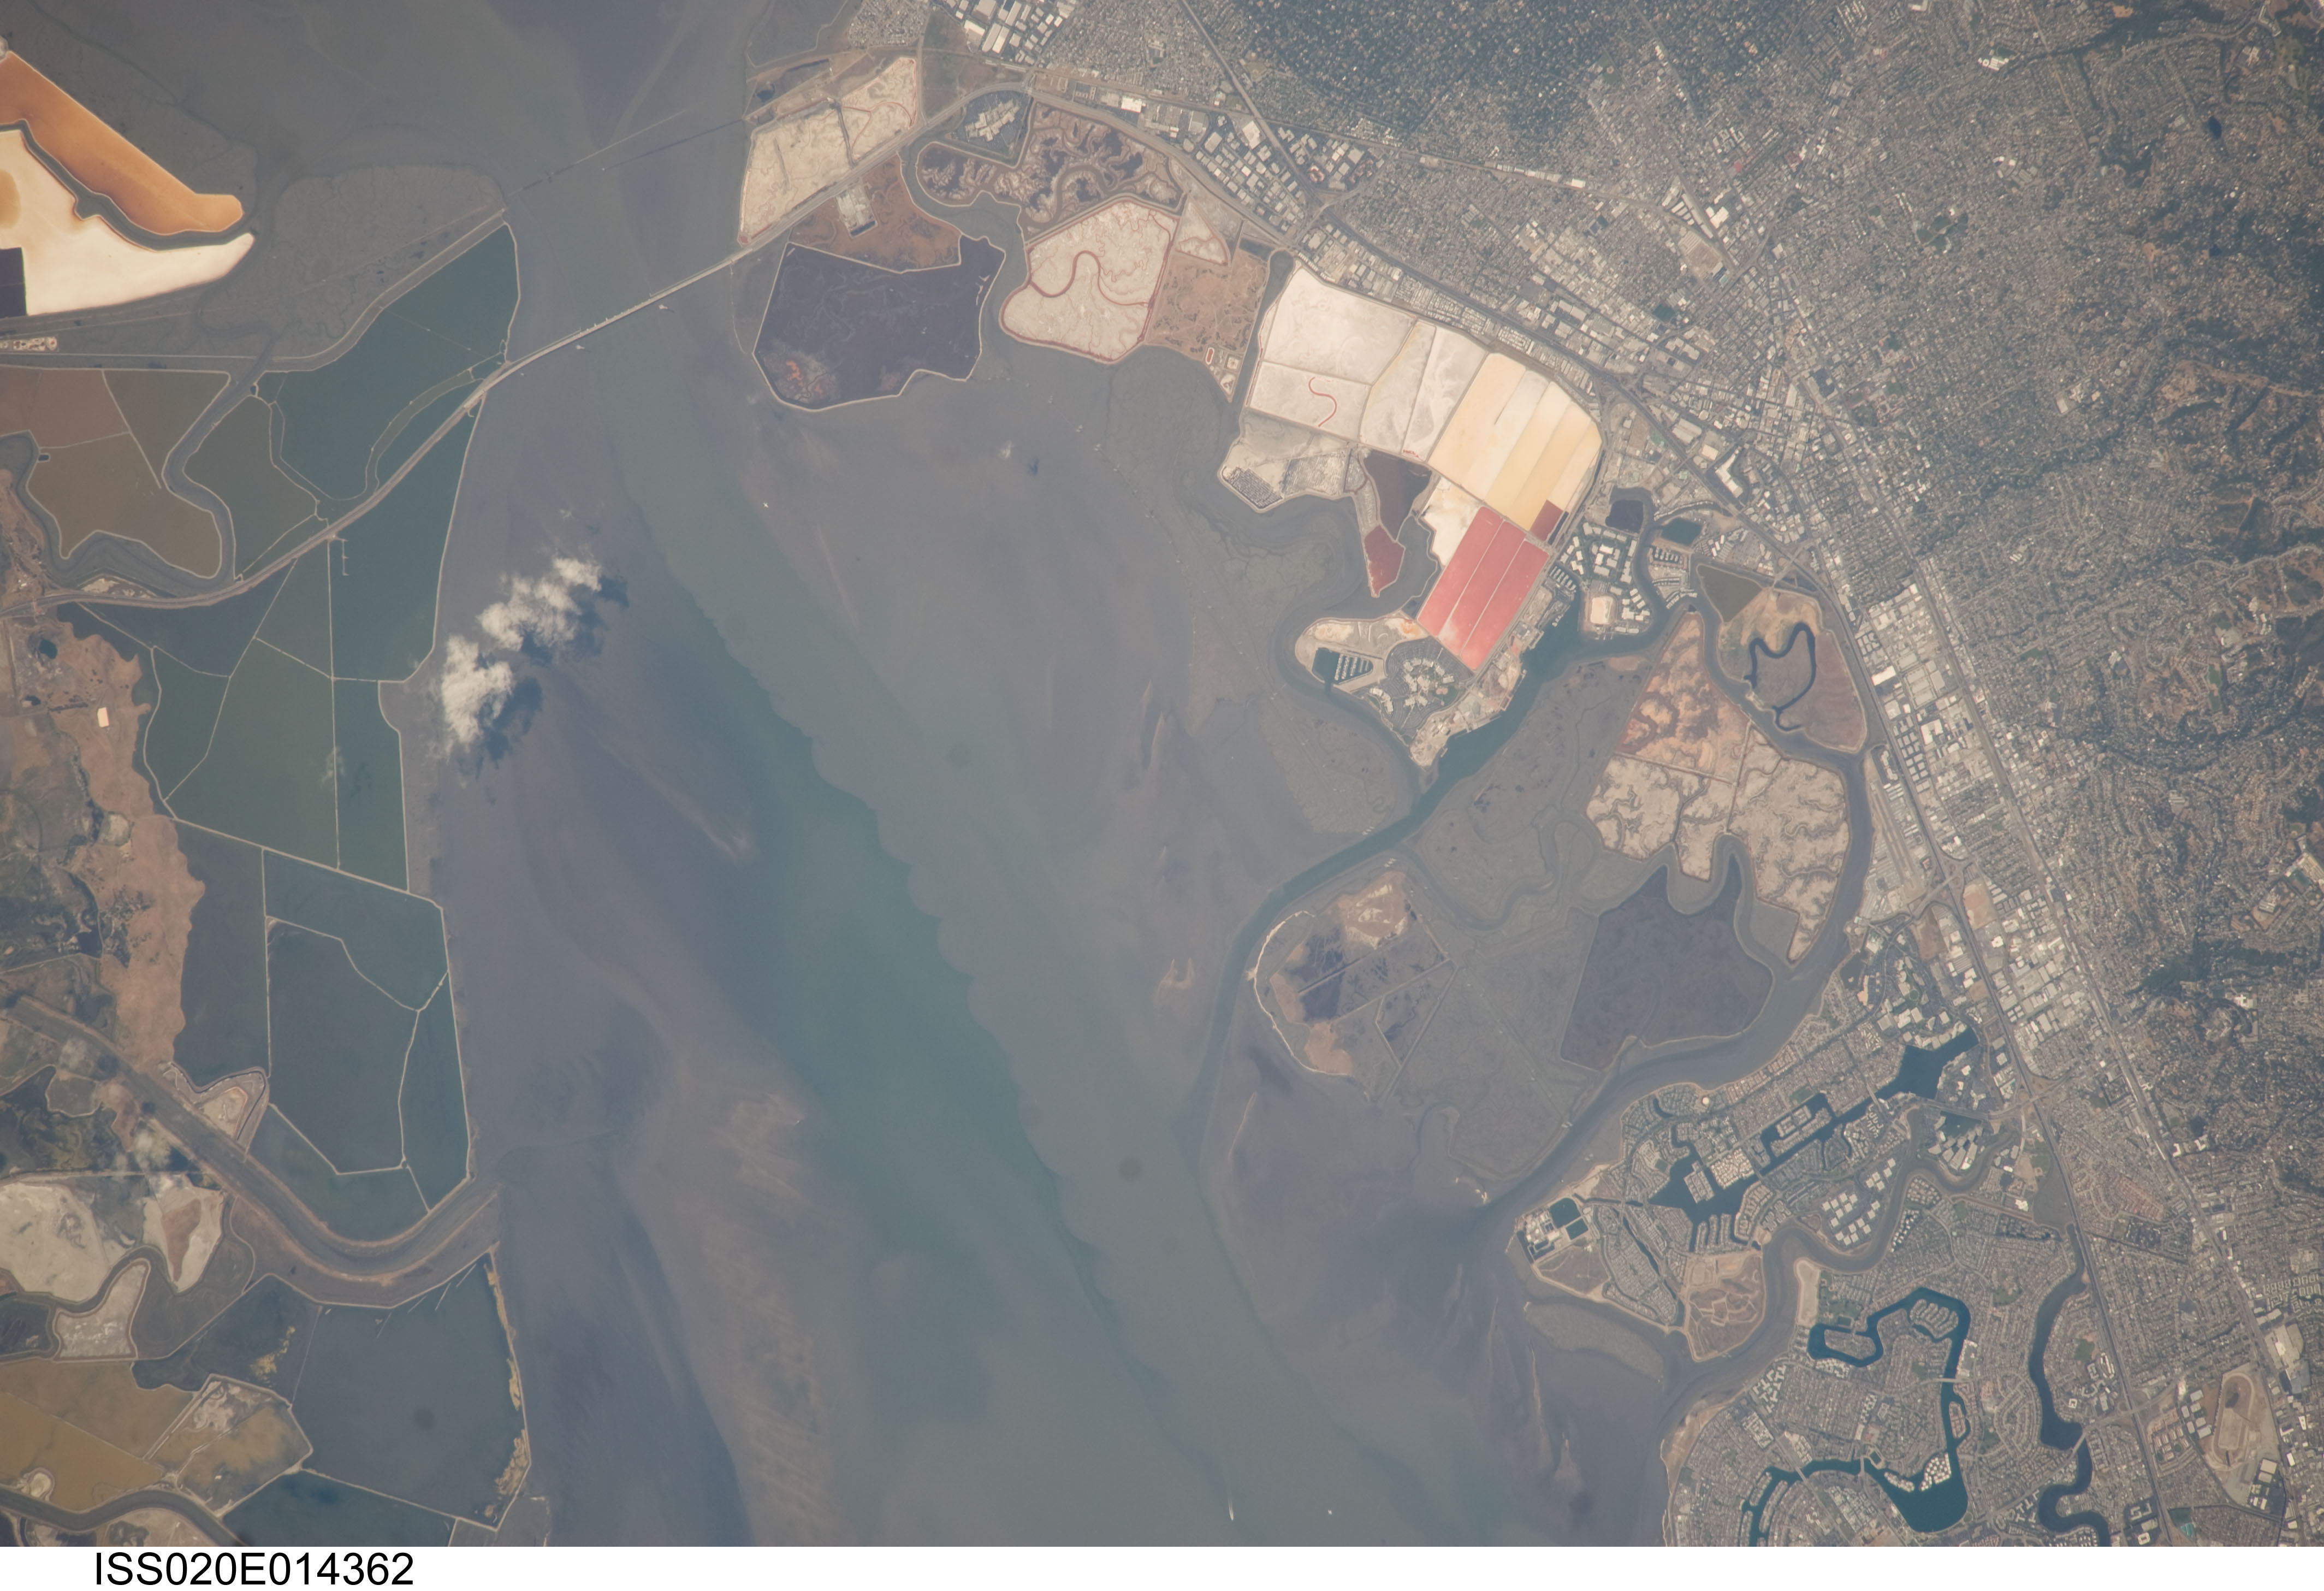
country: USA-CALIFORNIA
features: SE. SAN FRANCISCO B., REDWOOD CITY, SALT PONDS, BRIDGE, SED.
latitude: 37.5
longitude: -122.2
